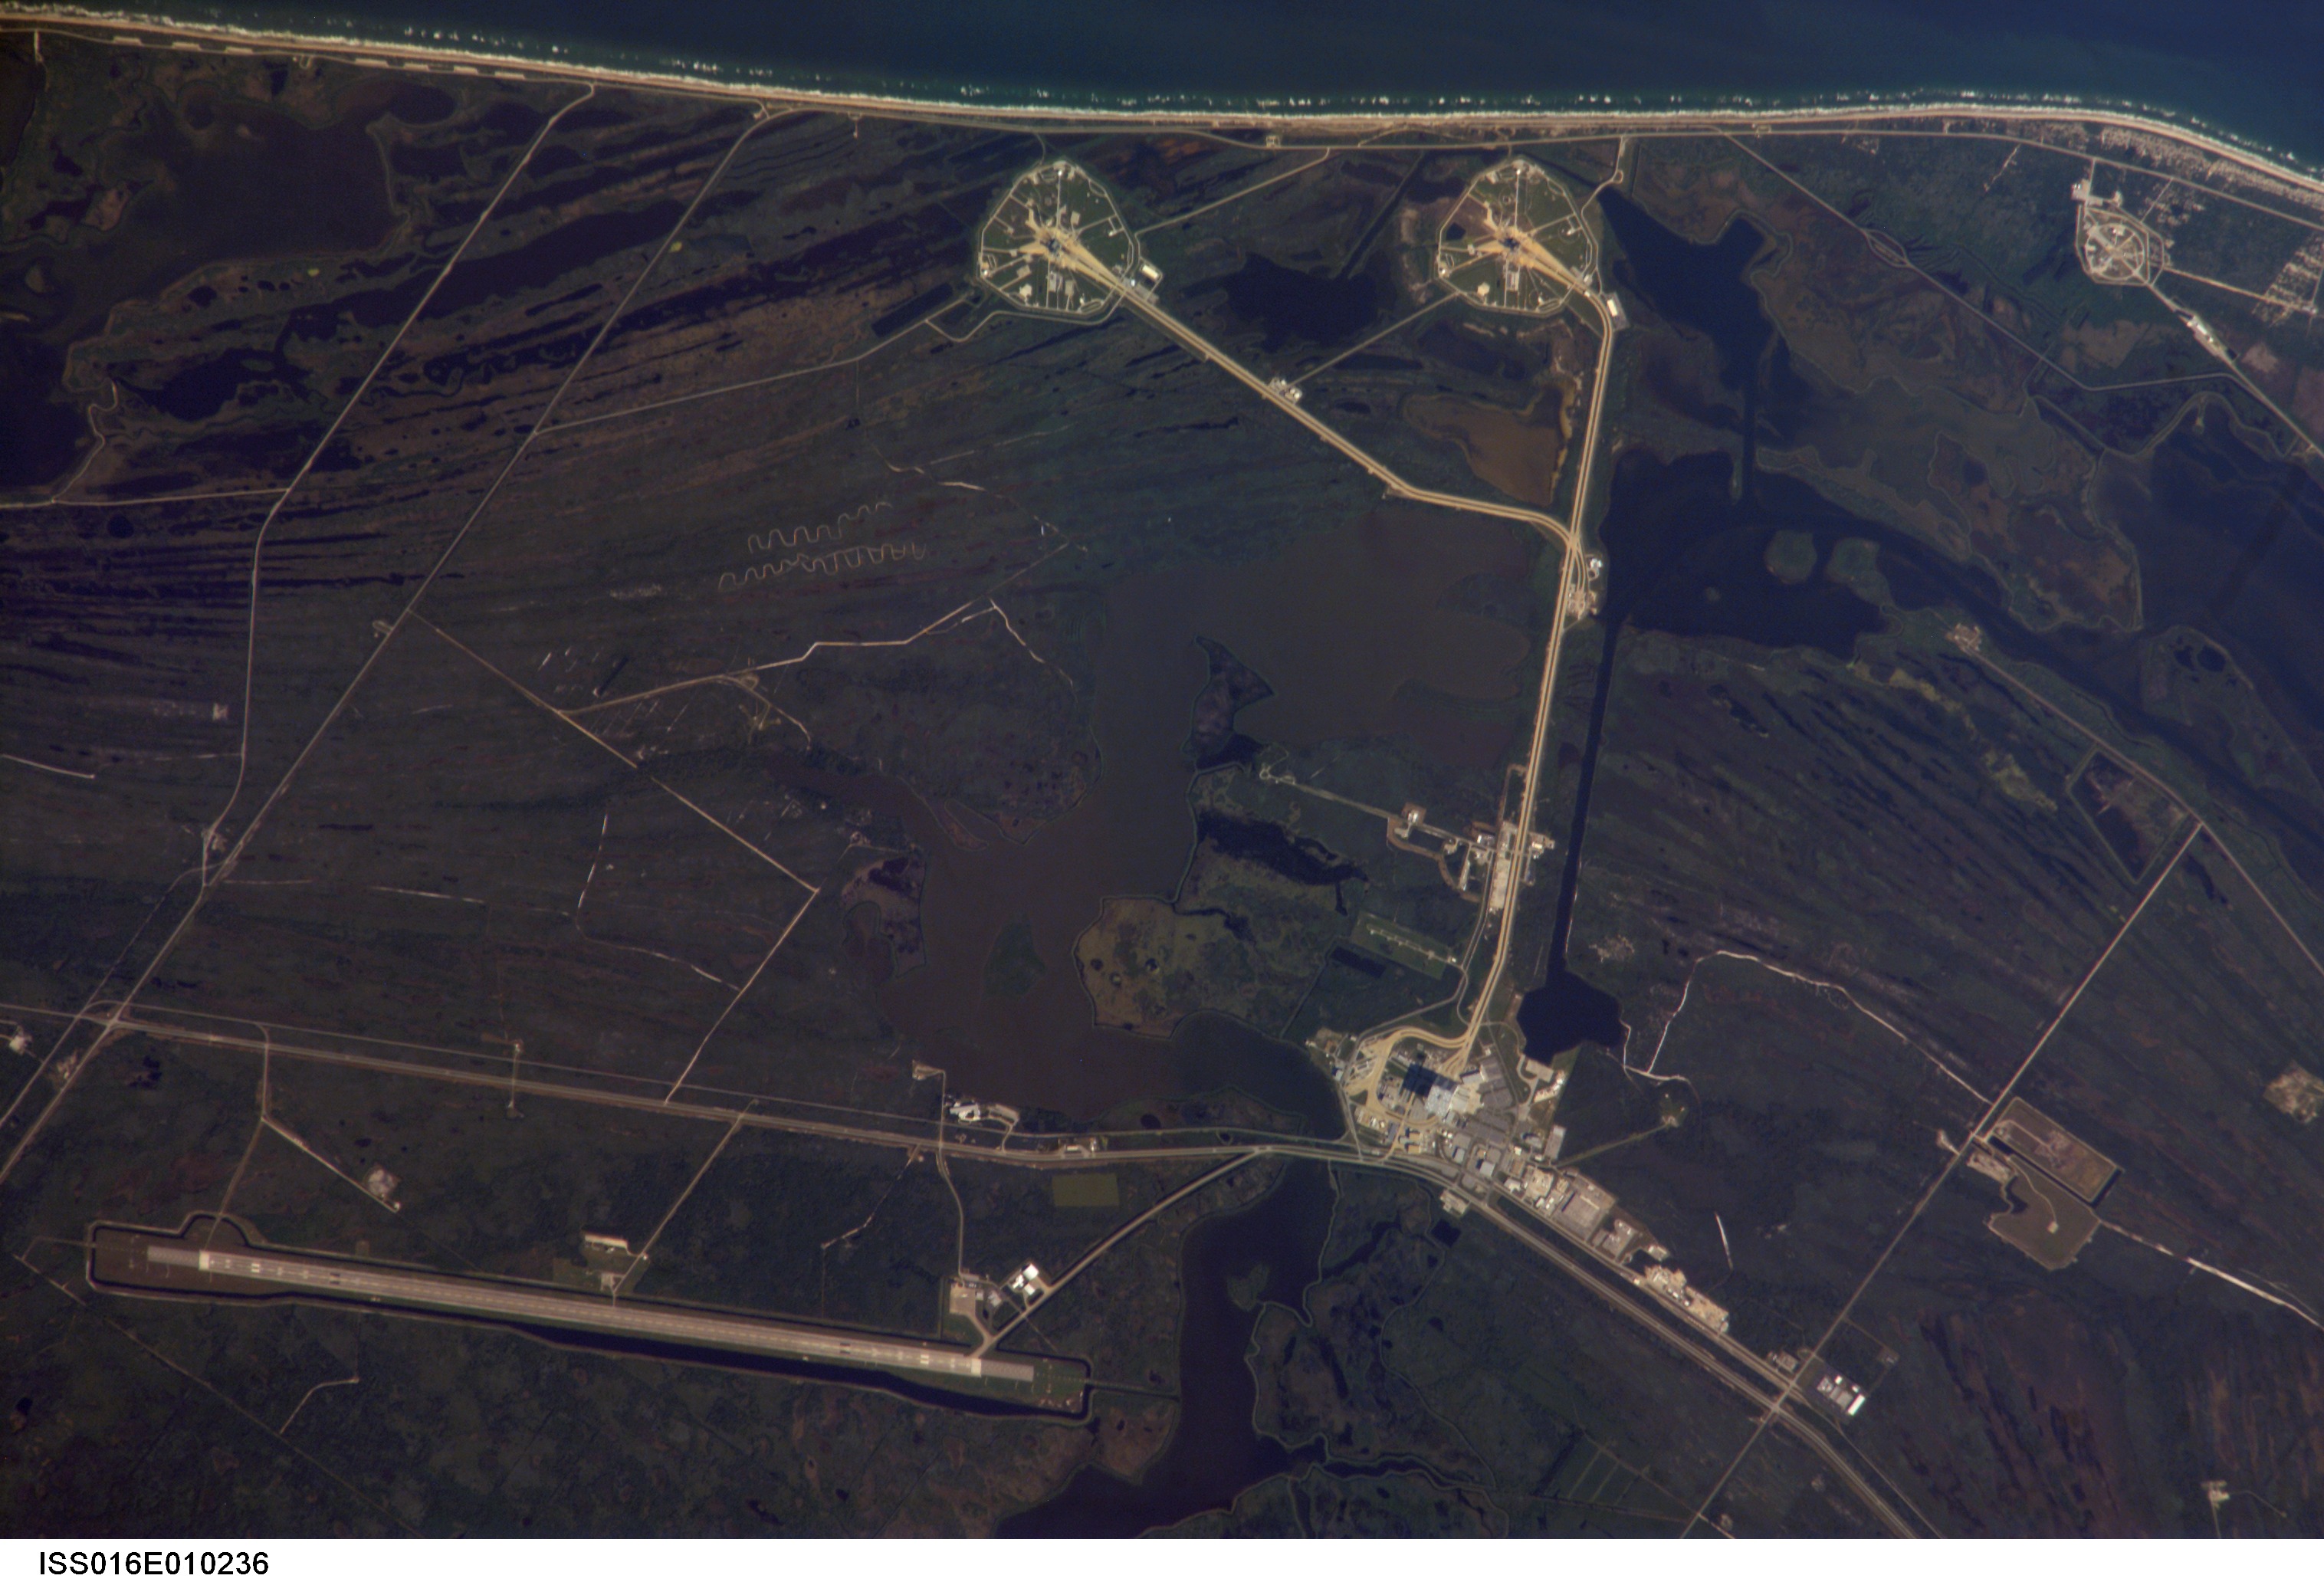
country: USA-FLORIDA
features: KSC, SHUTTLE LANDING FACILITY
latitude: 28.6
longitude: -80.7
